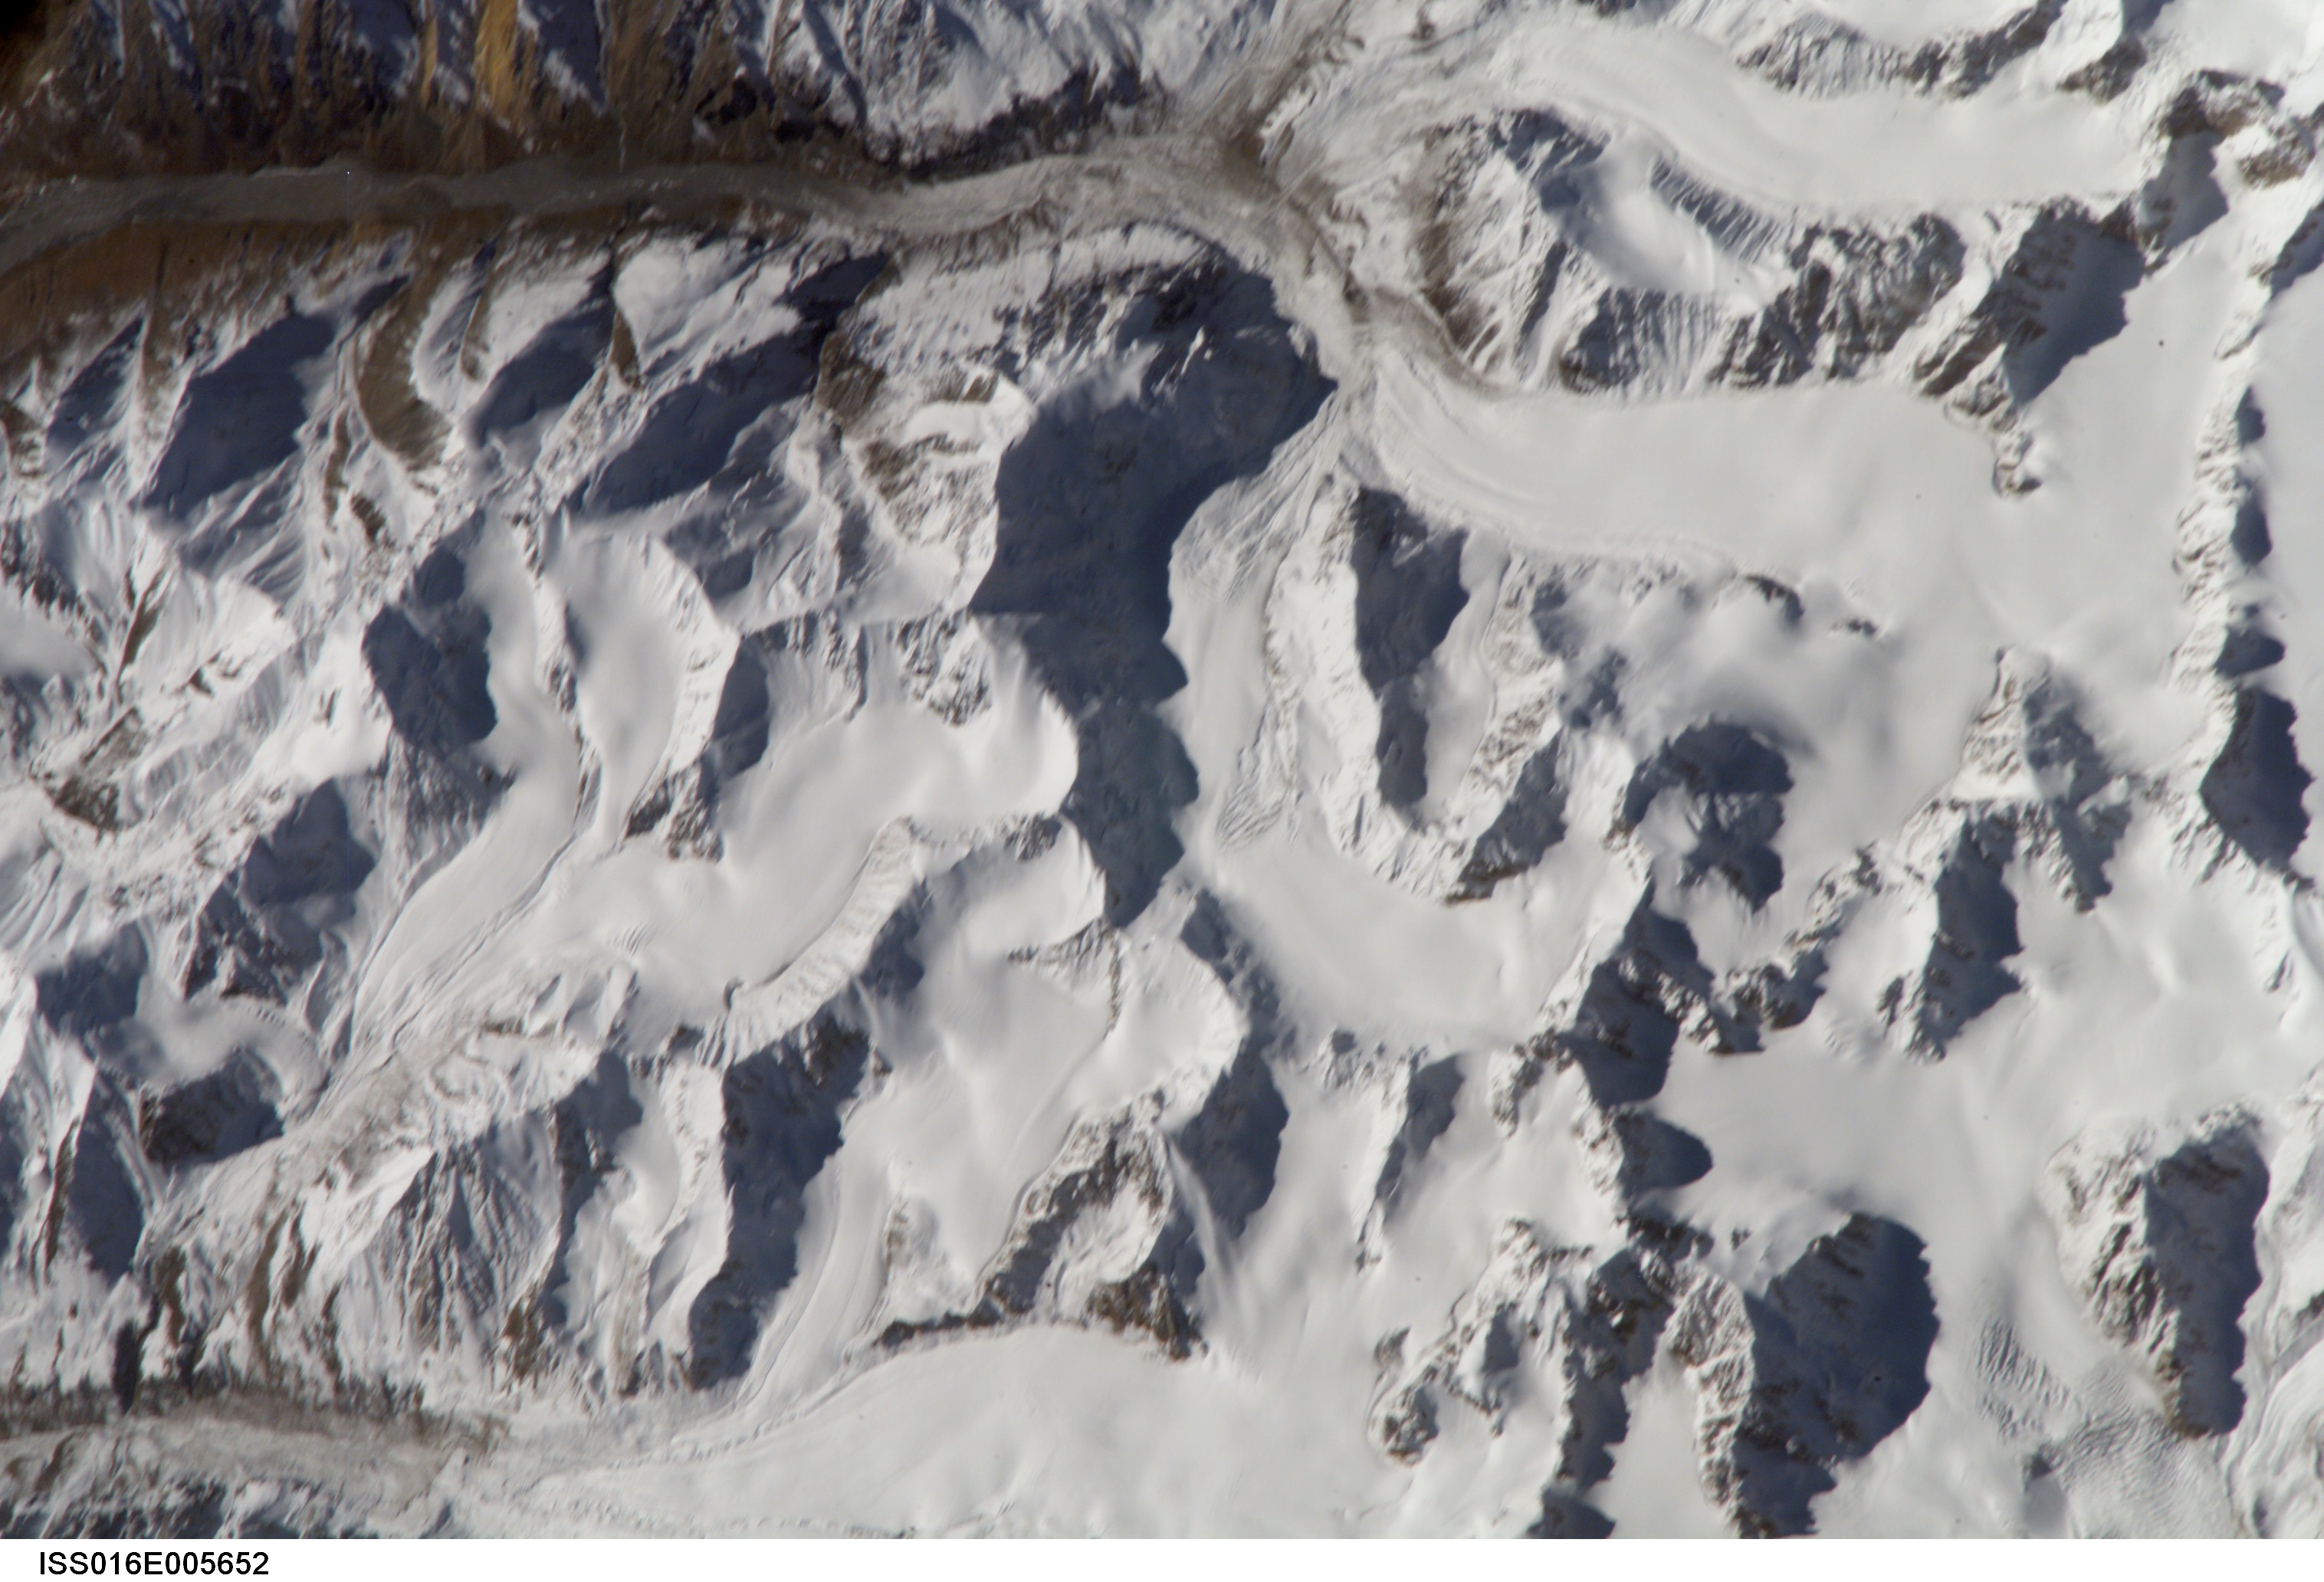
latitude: 43.5
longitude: 85.1
